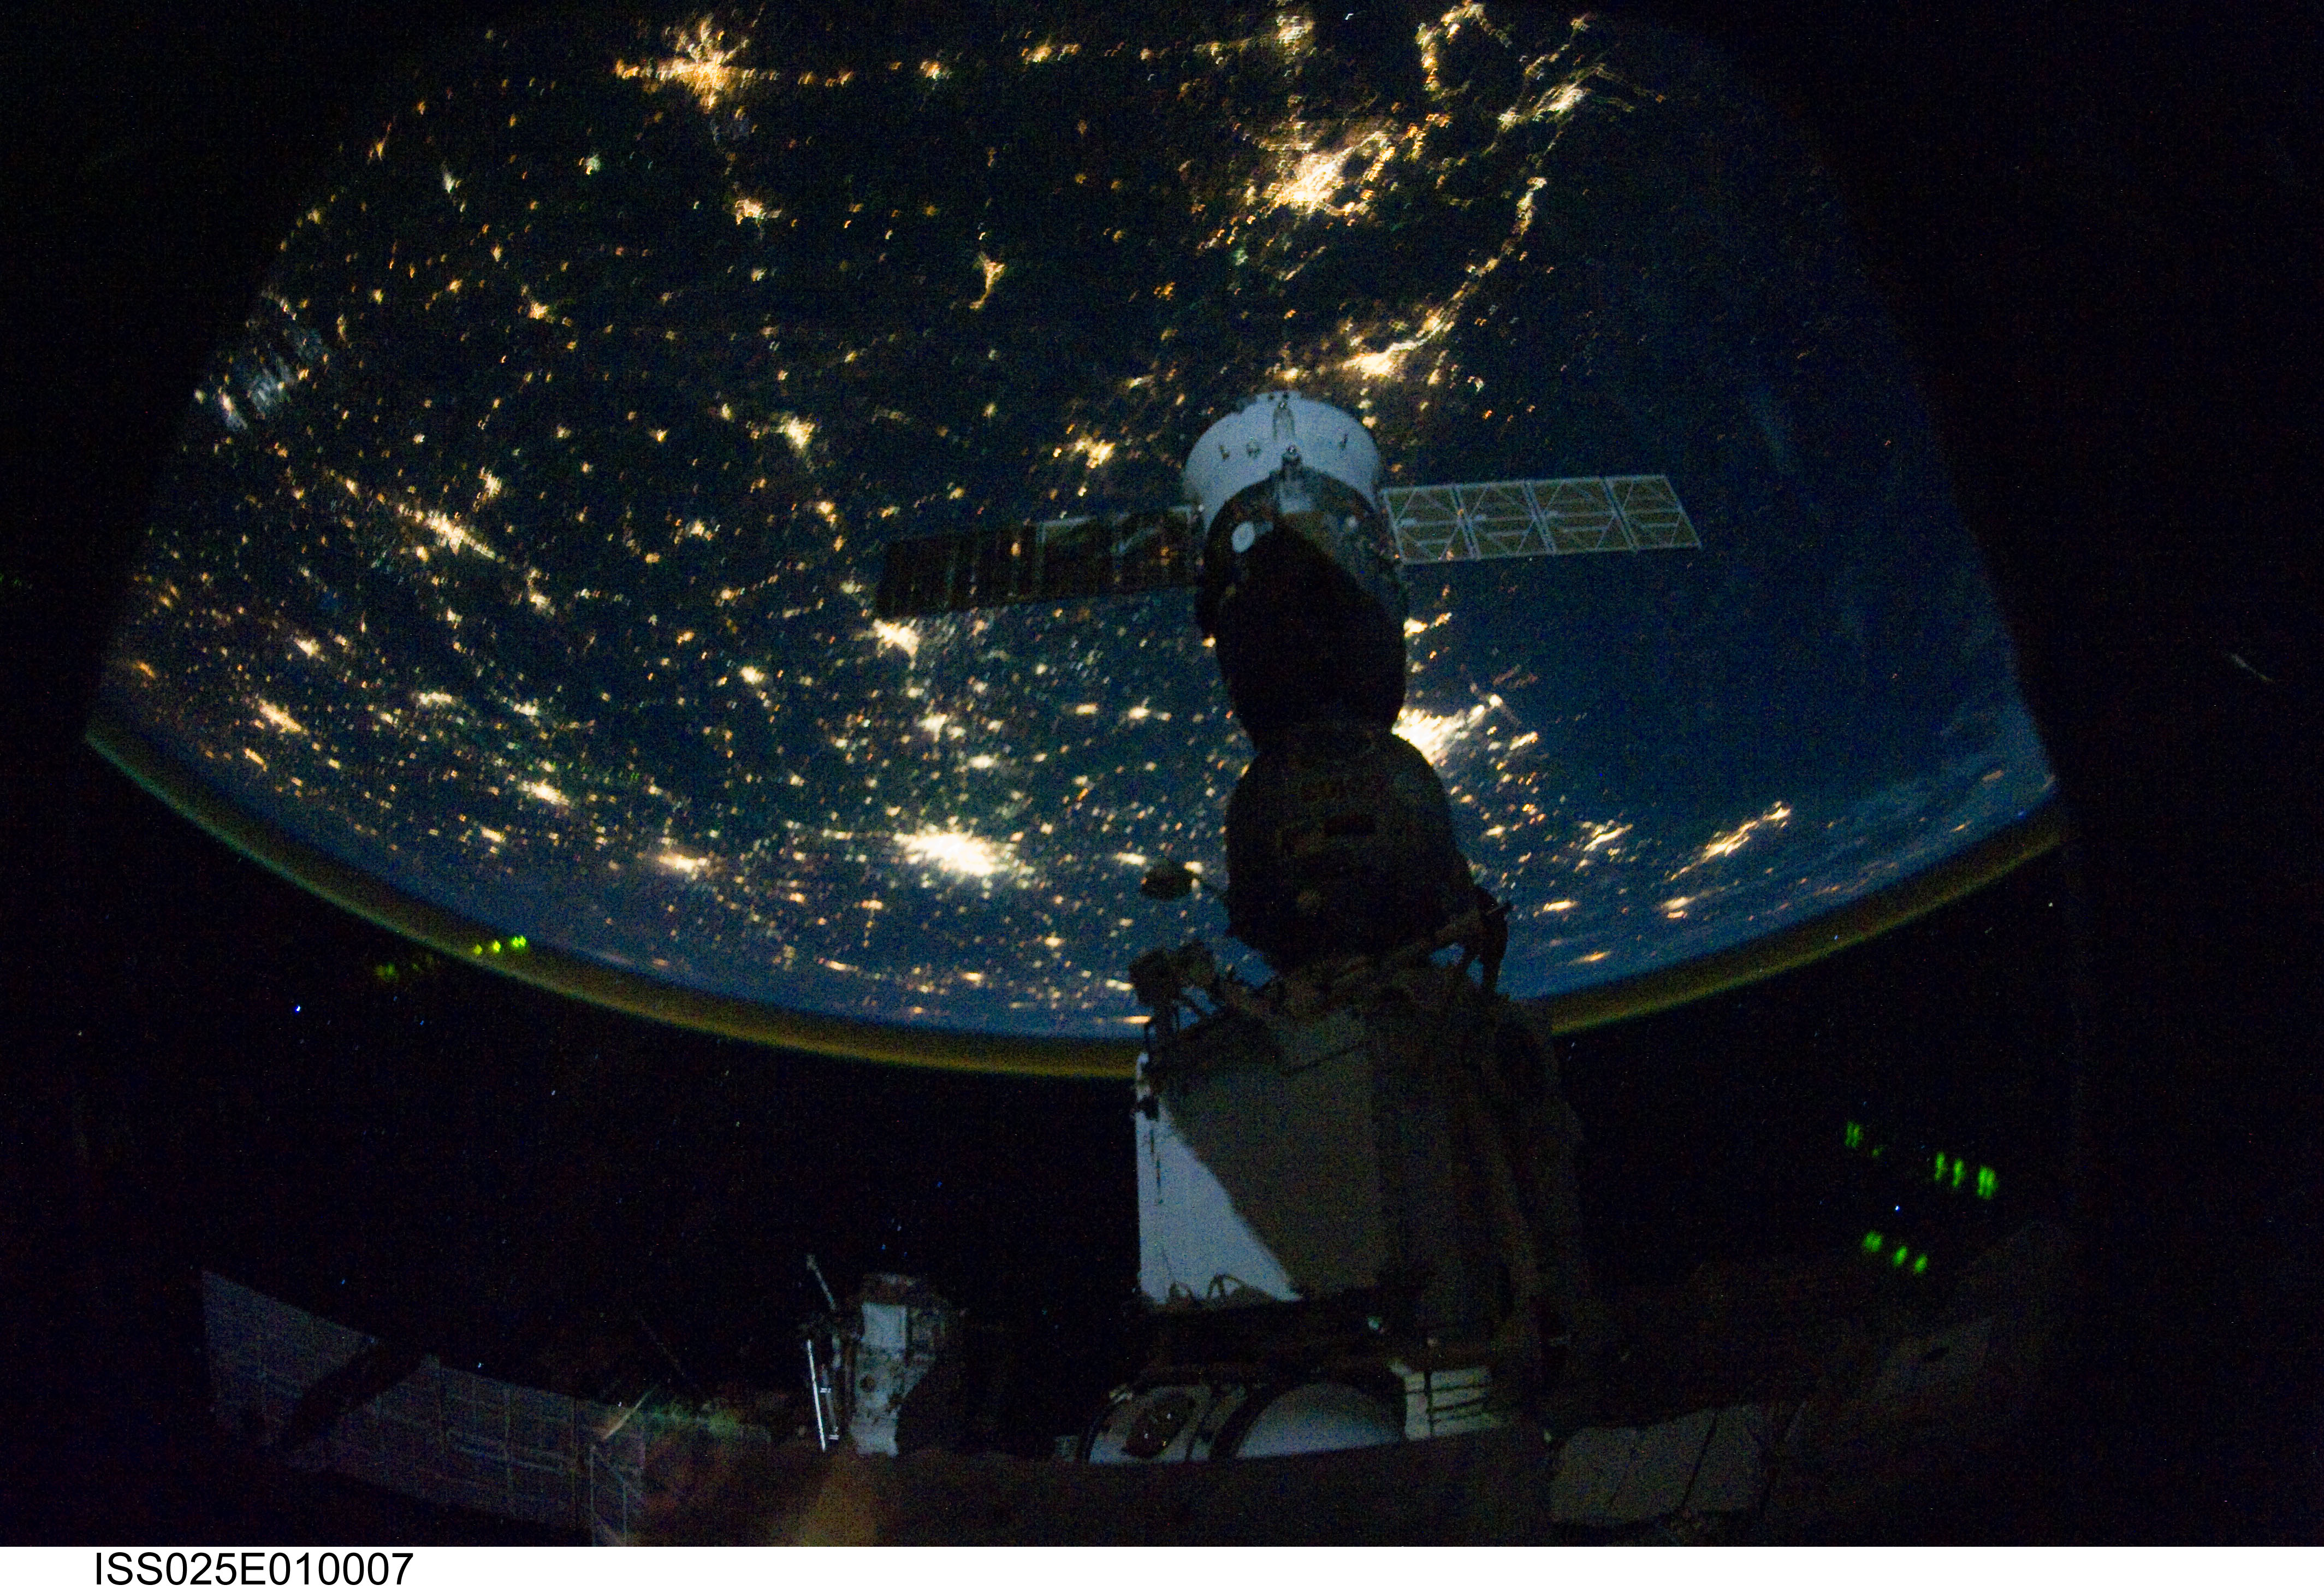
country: USA-TEXAS
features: DALLAS (BOTTOM), GULF COAST, AT NIGHT
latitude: 31.5
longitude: -95.0
